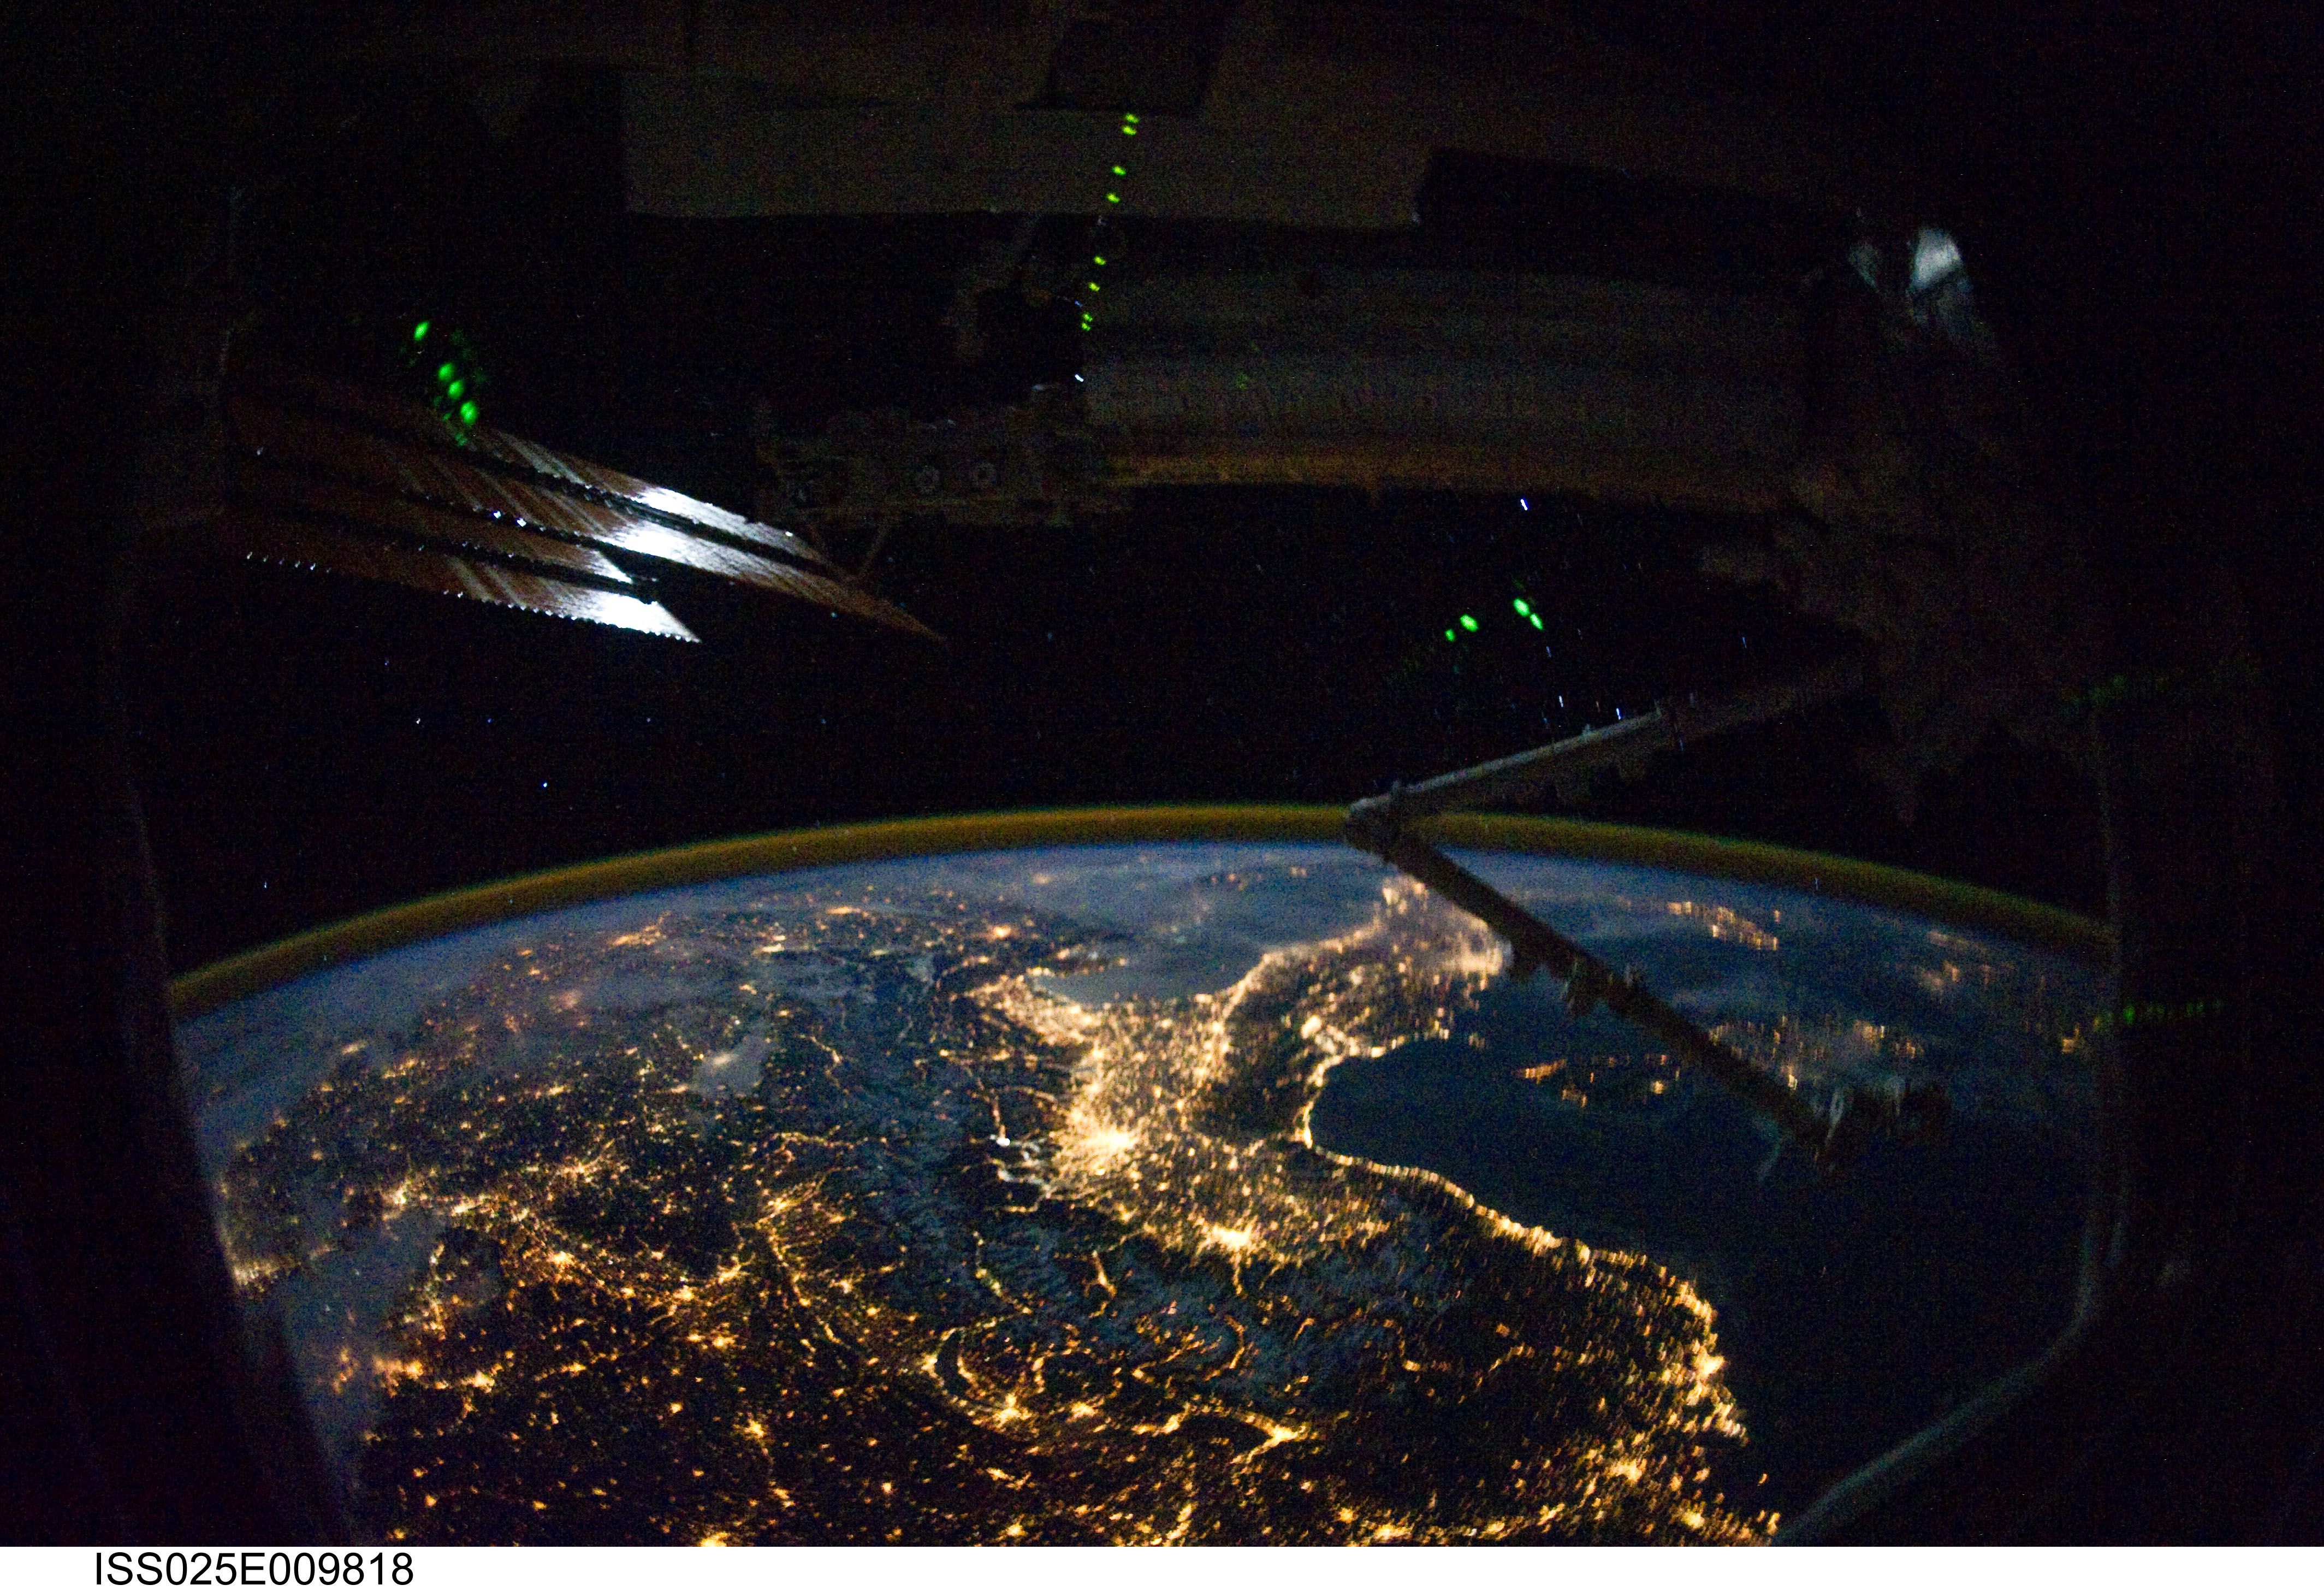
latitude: 45.0
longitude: 12.0
